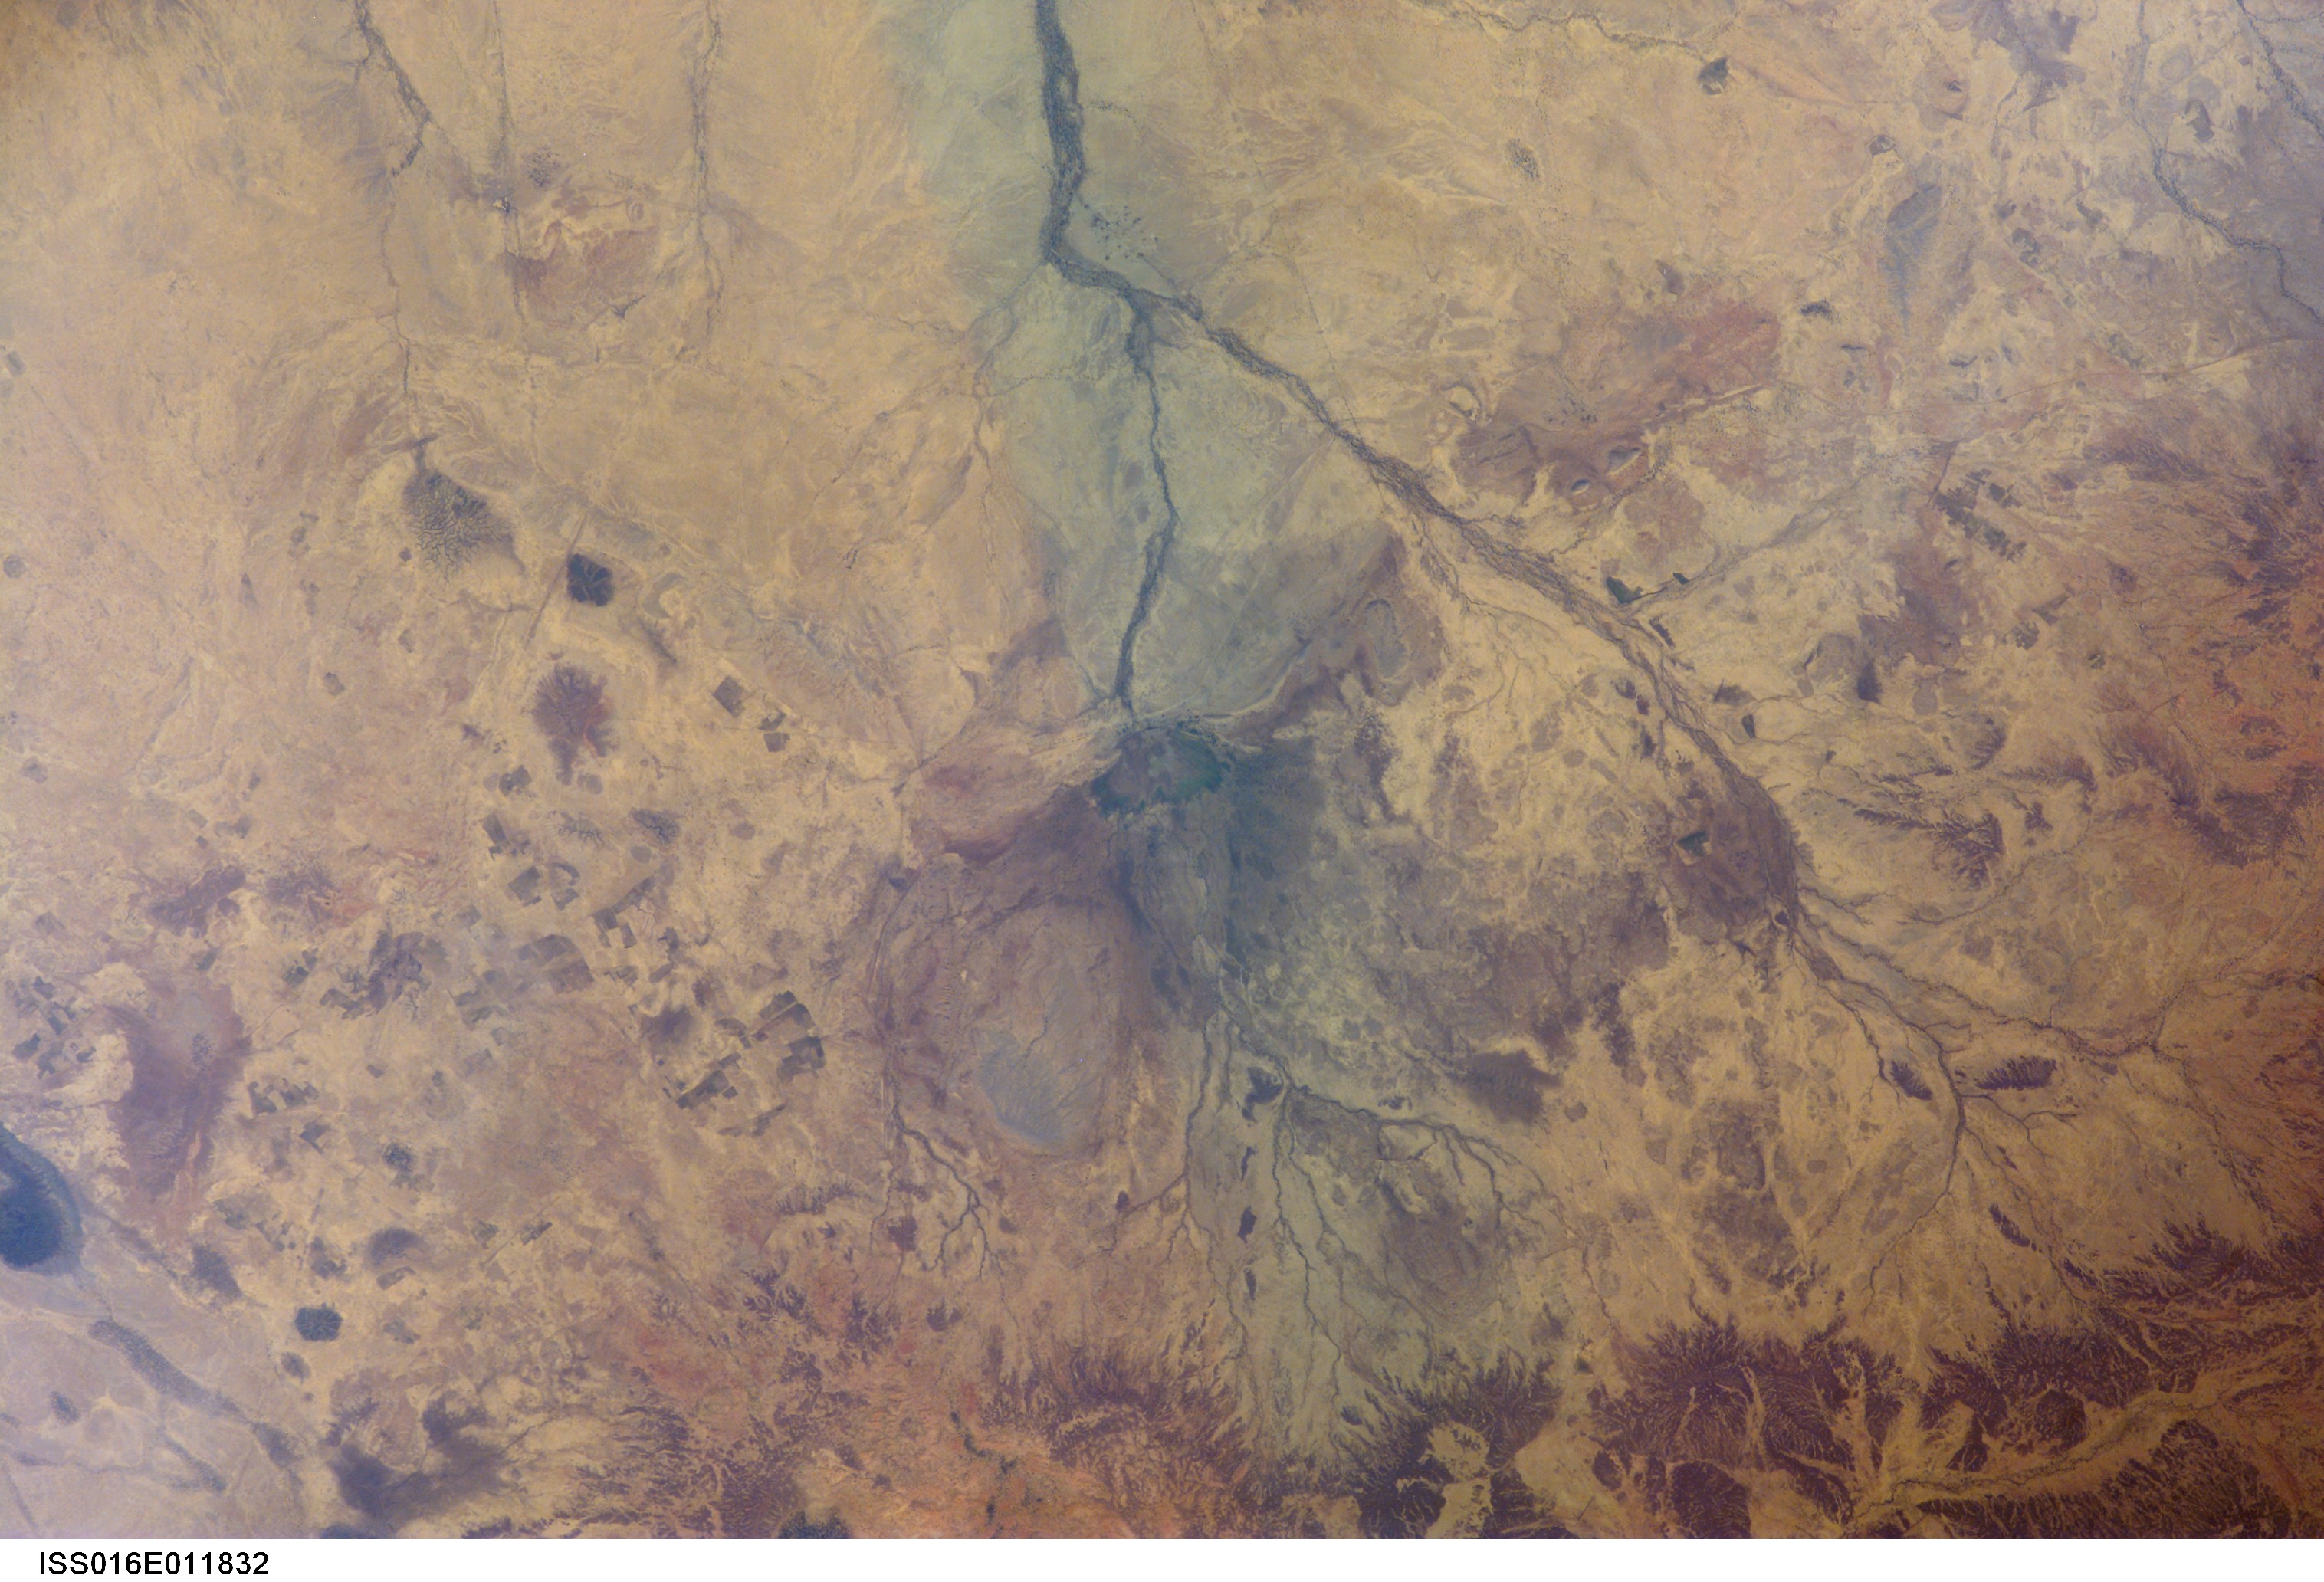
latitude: 16.0
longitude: -7.3
